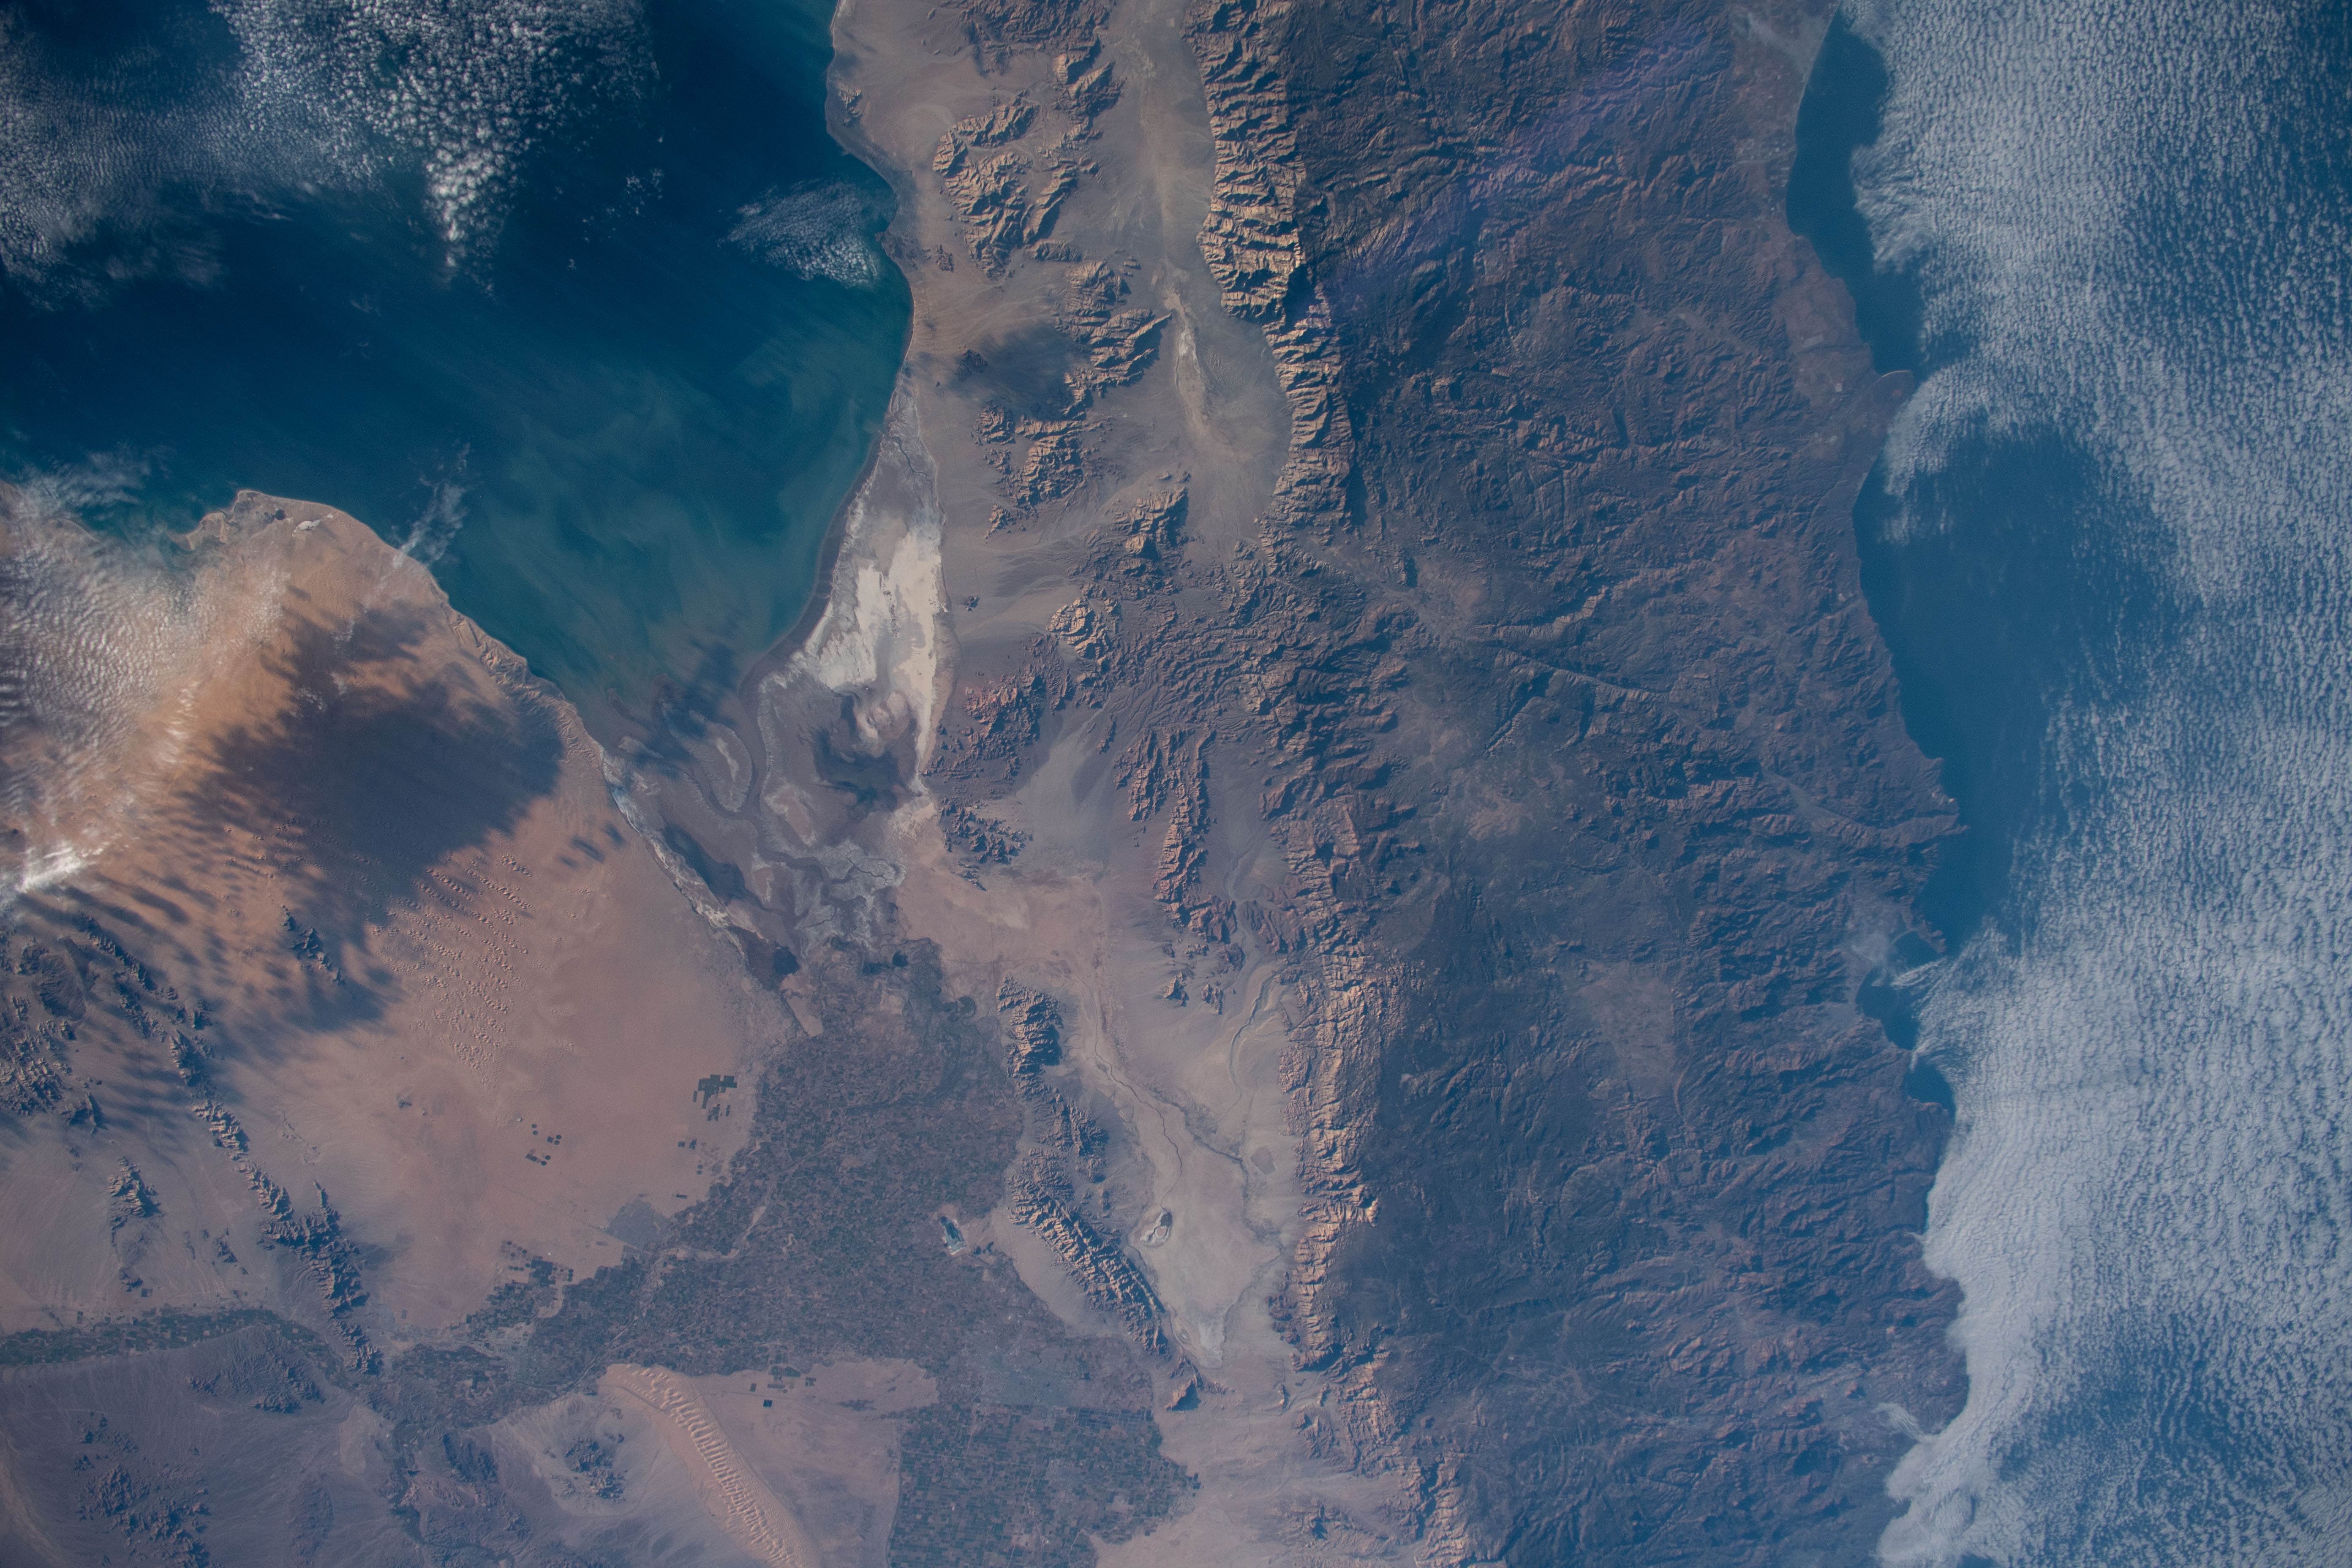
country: MEXICO
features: WAGNER BASIN, SONORAN DESERT, PALOMAR MOUNTAIN
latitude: 32.0
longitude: -115.5
